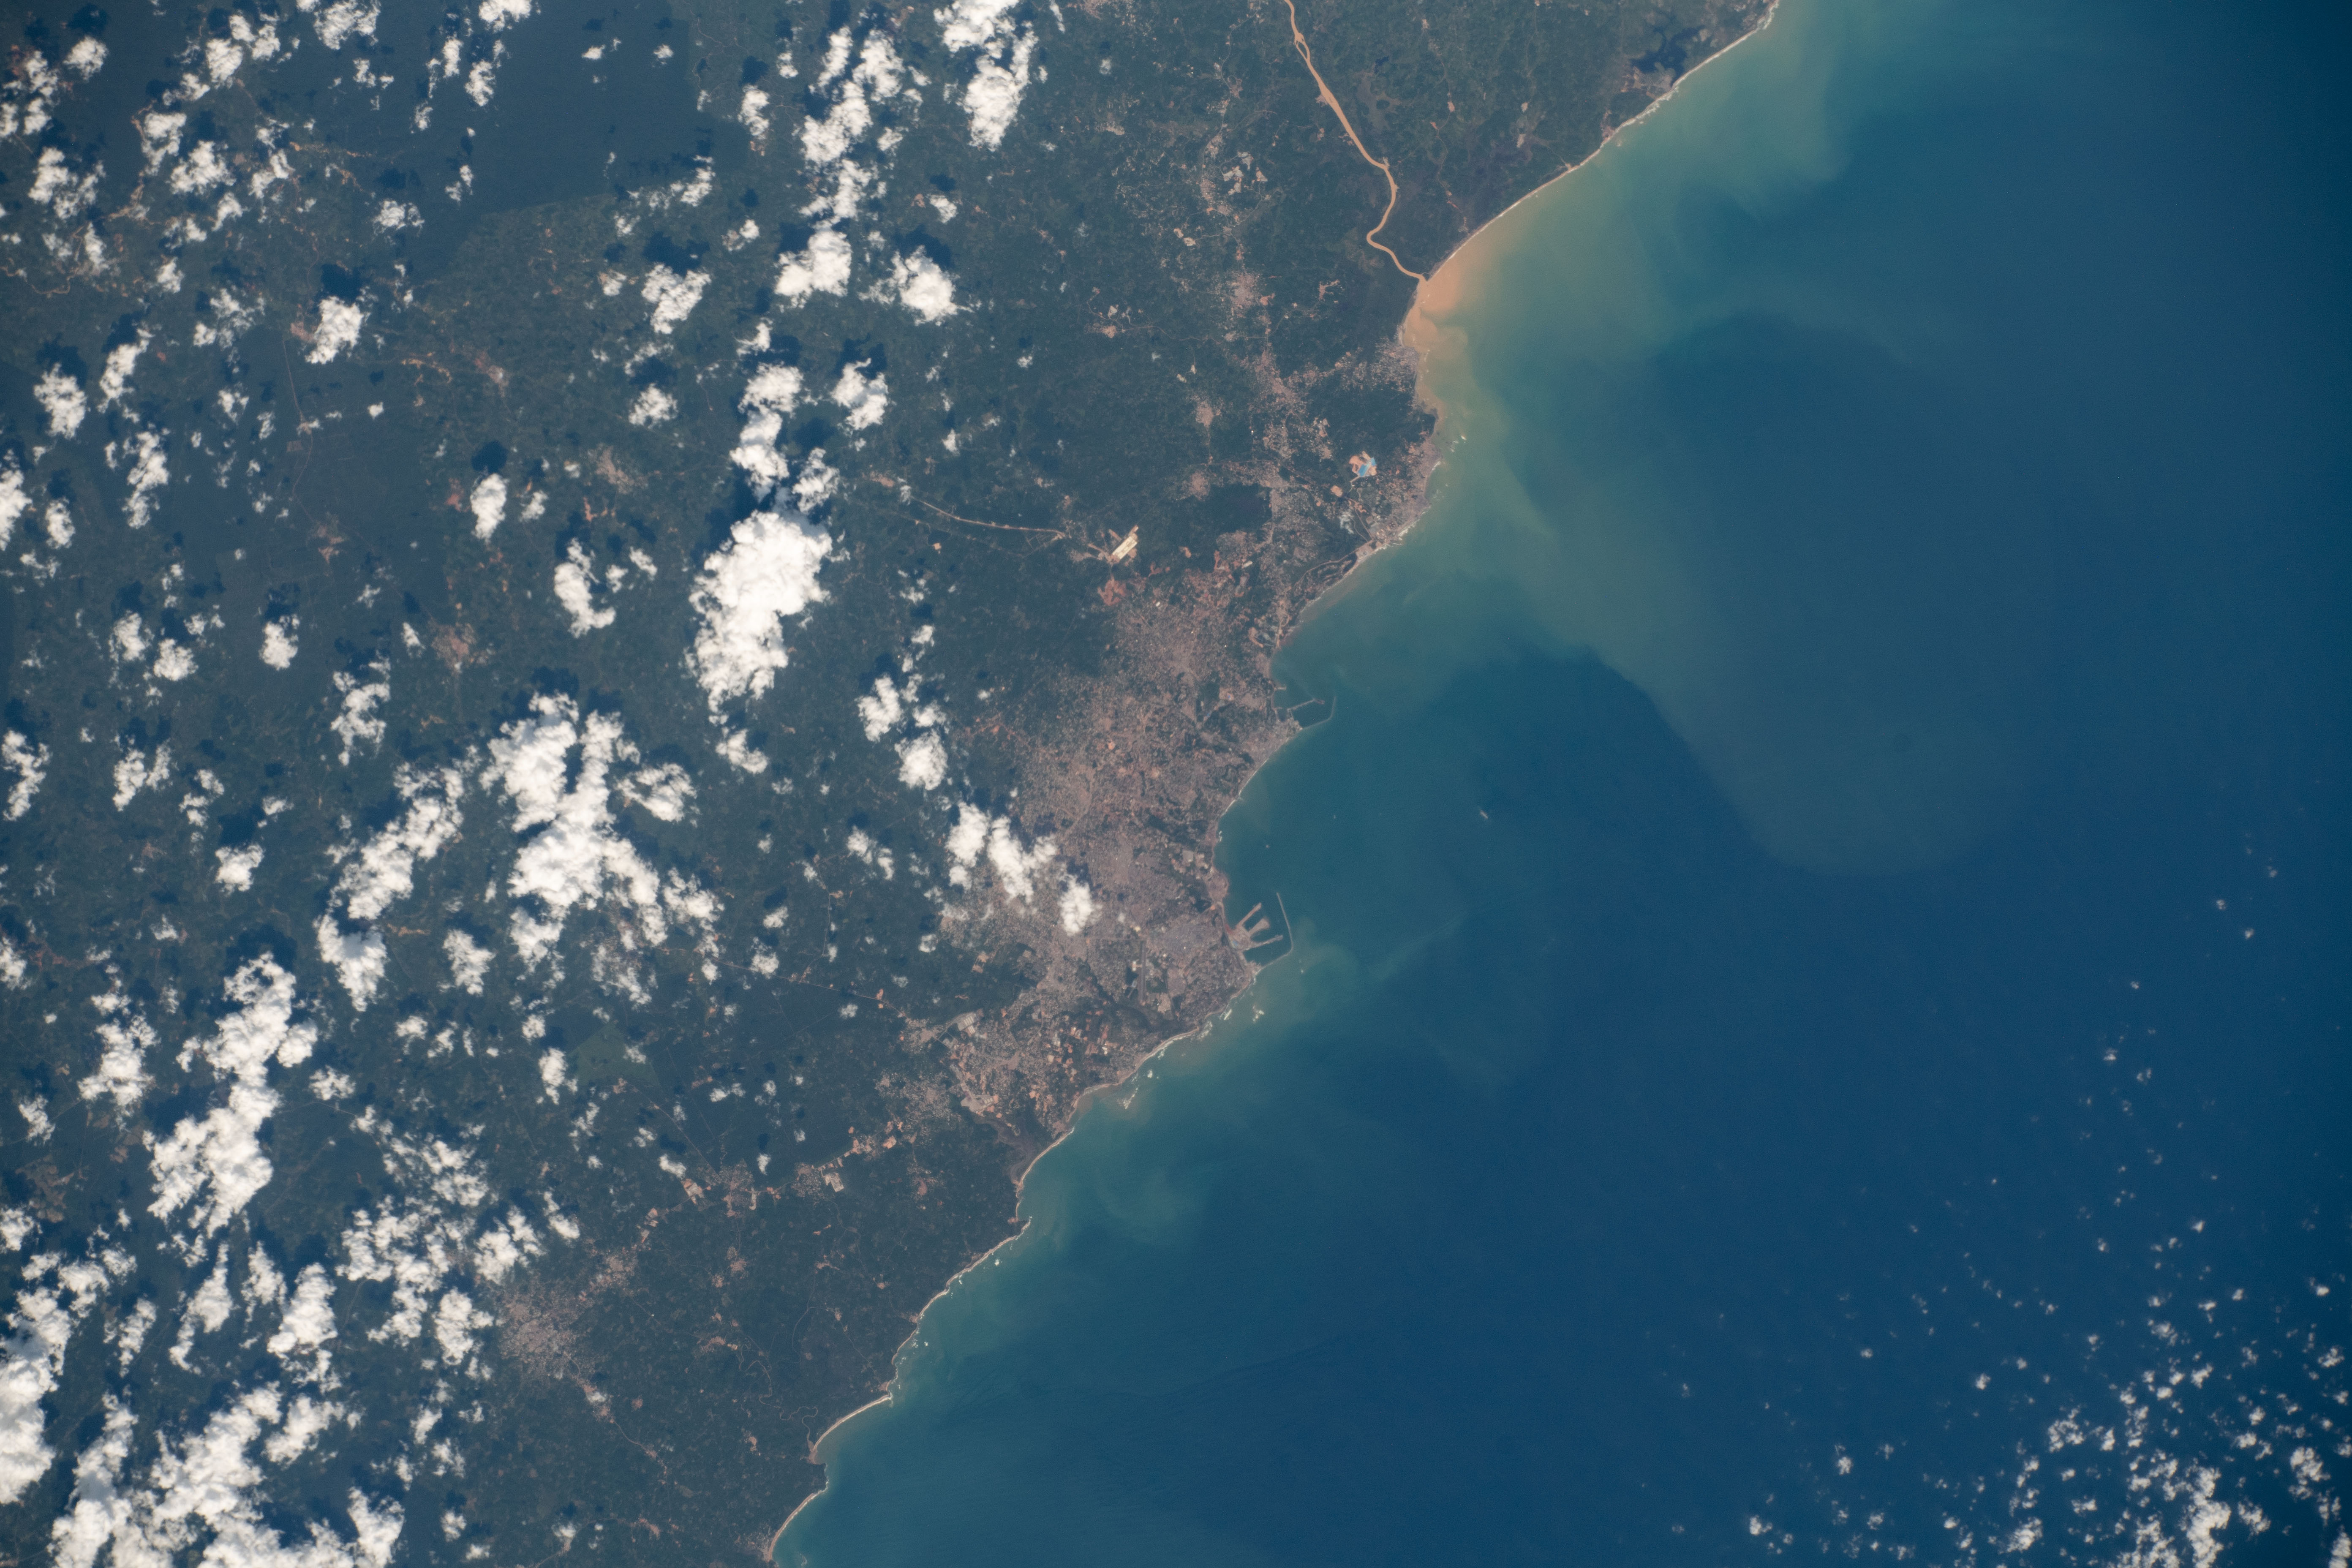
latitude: 4.9
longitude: -1.7
